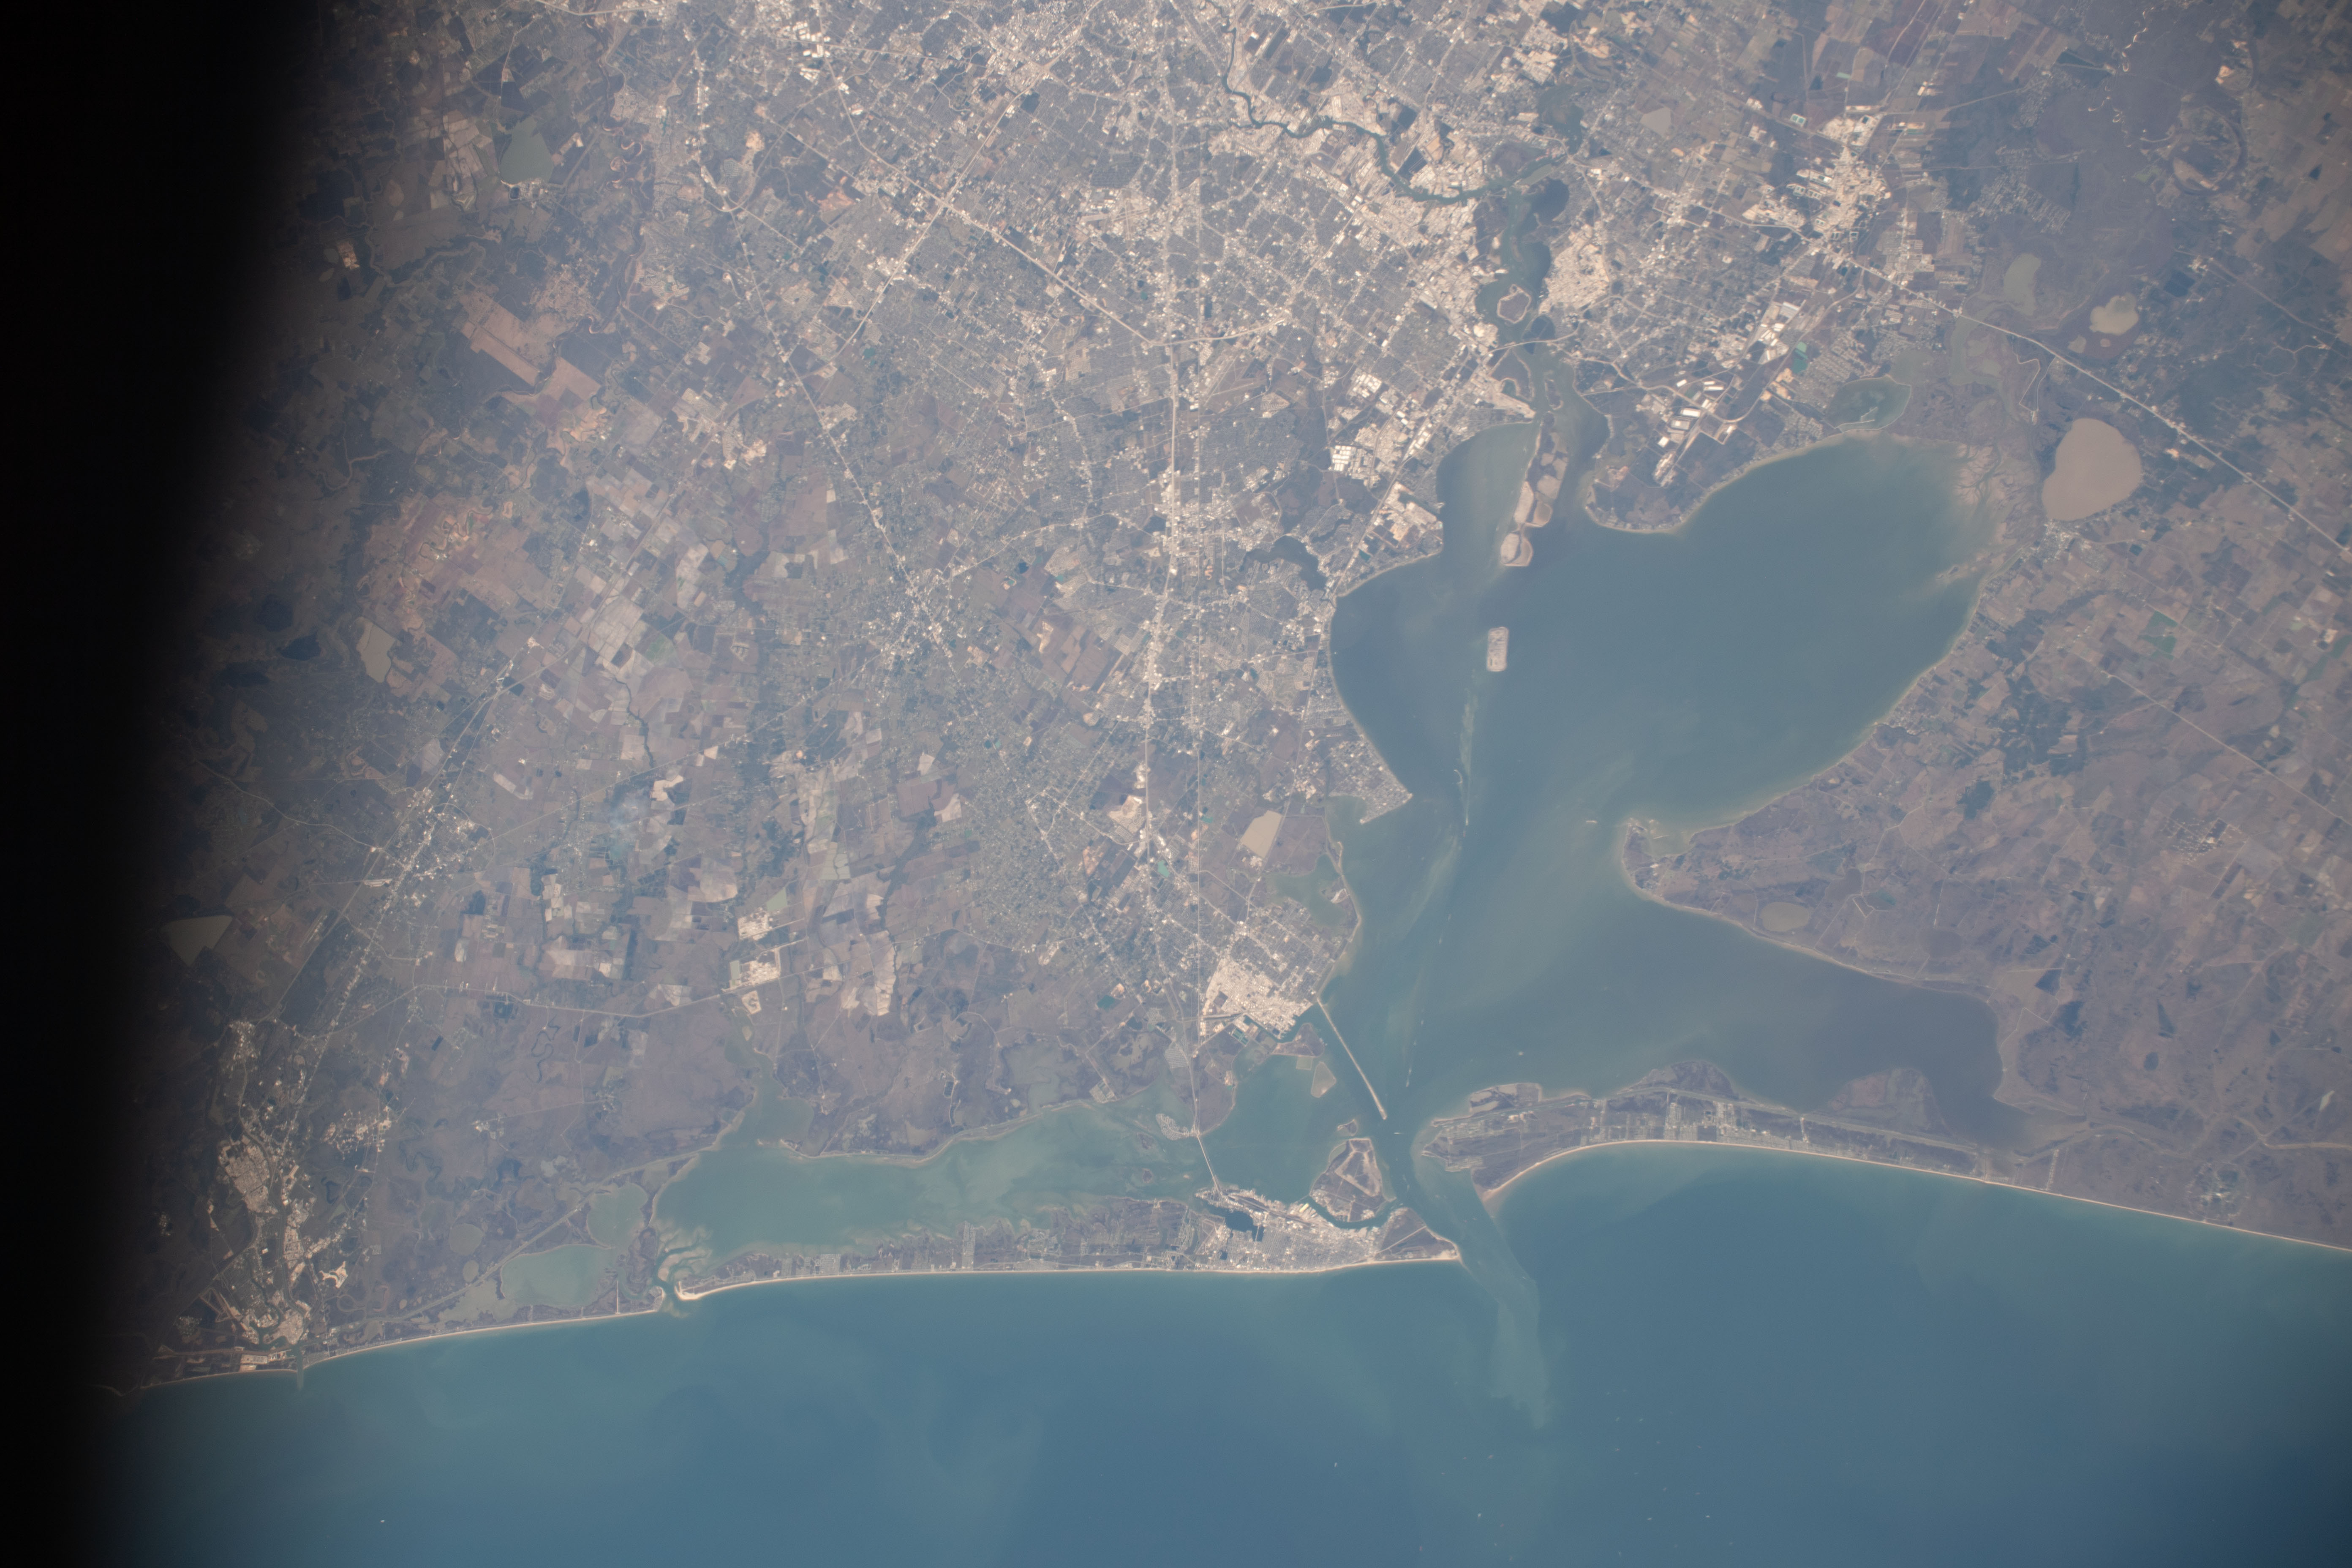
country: USA-TEXAS
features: GALVESTON BAY, HOUSTON
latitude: 29.5
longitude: -95.0
